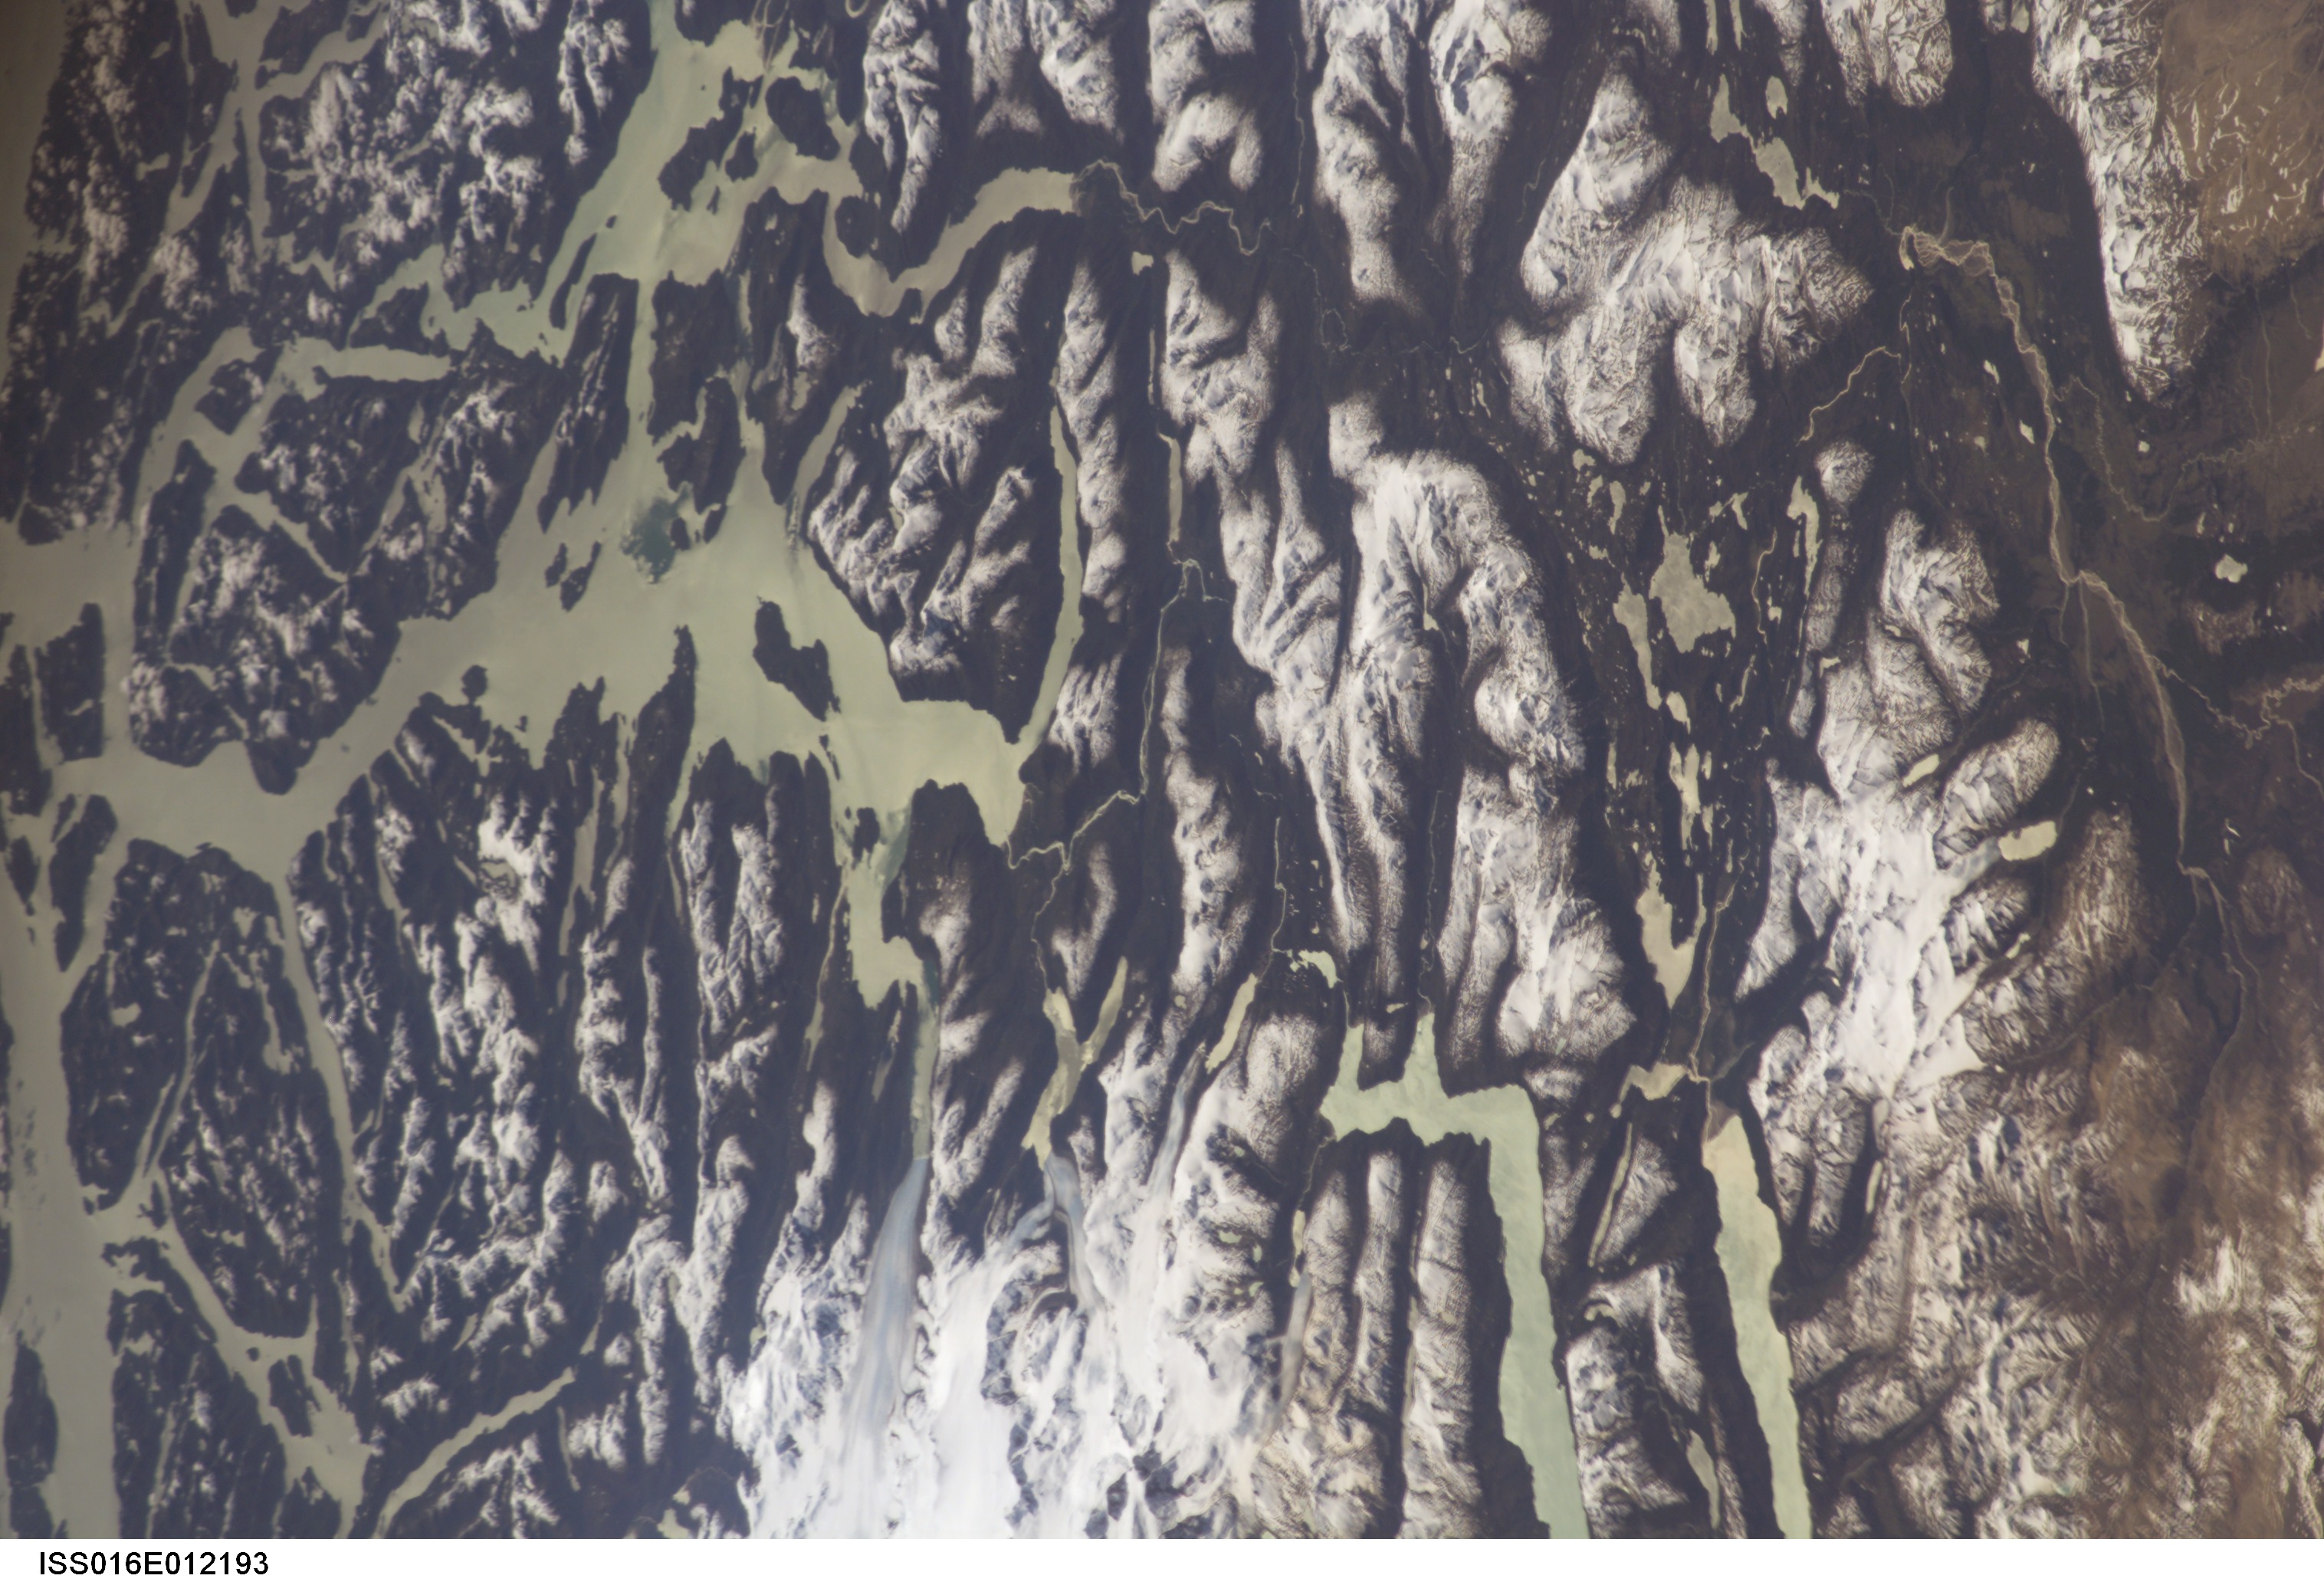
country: CHILE
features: ANDES MTS., CALEN FJORD, ICE
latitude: -48.0
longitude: -73.0
